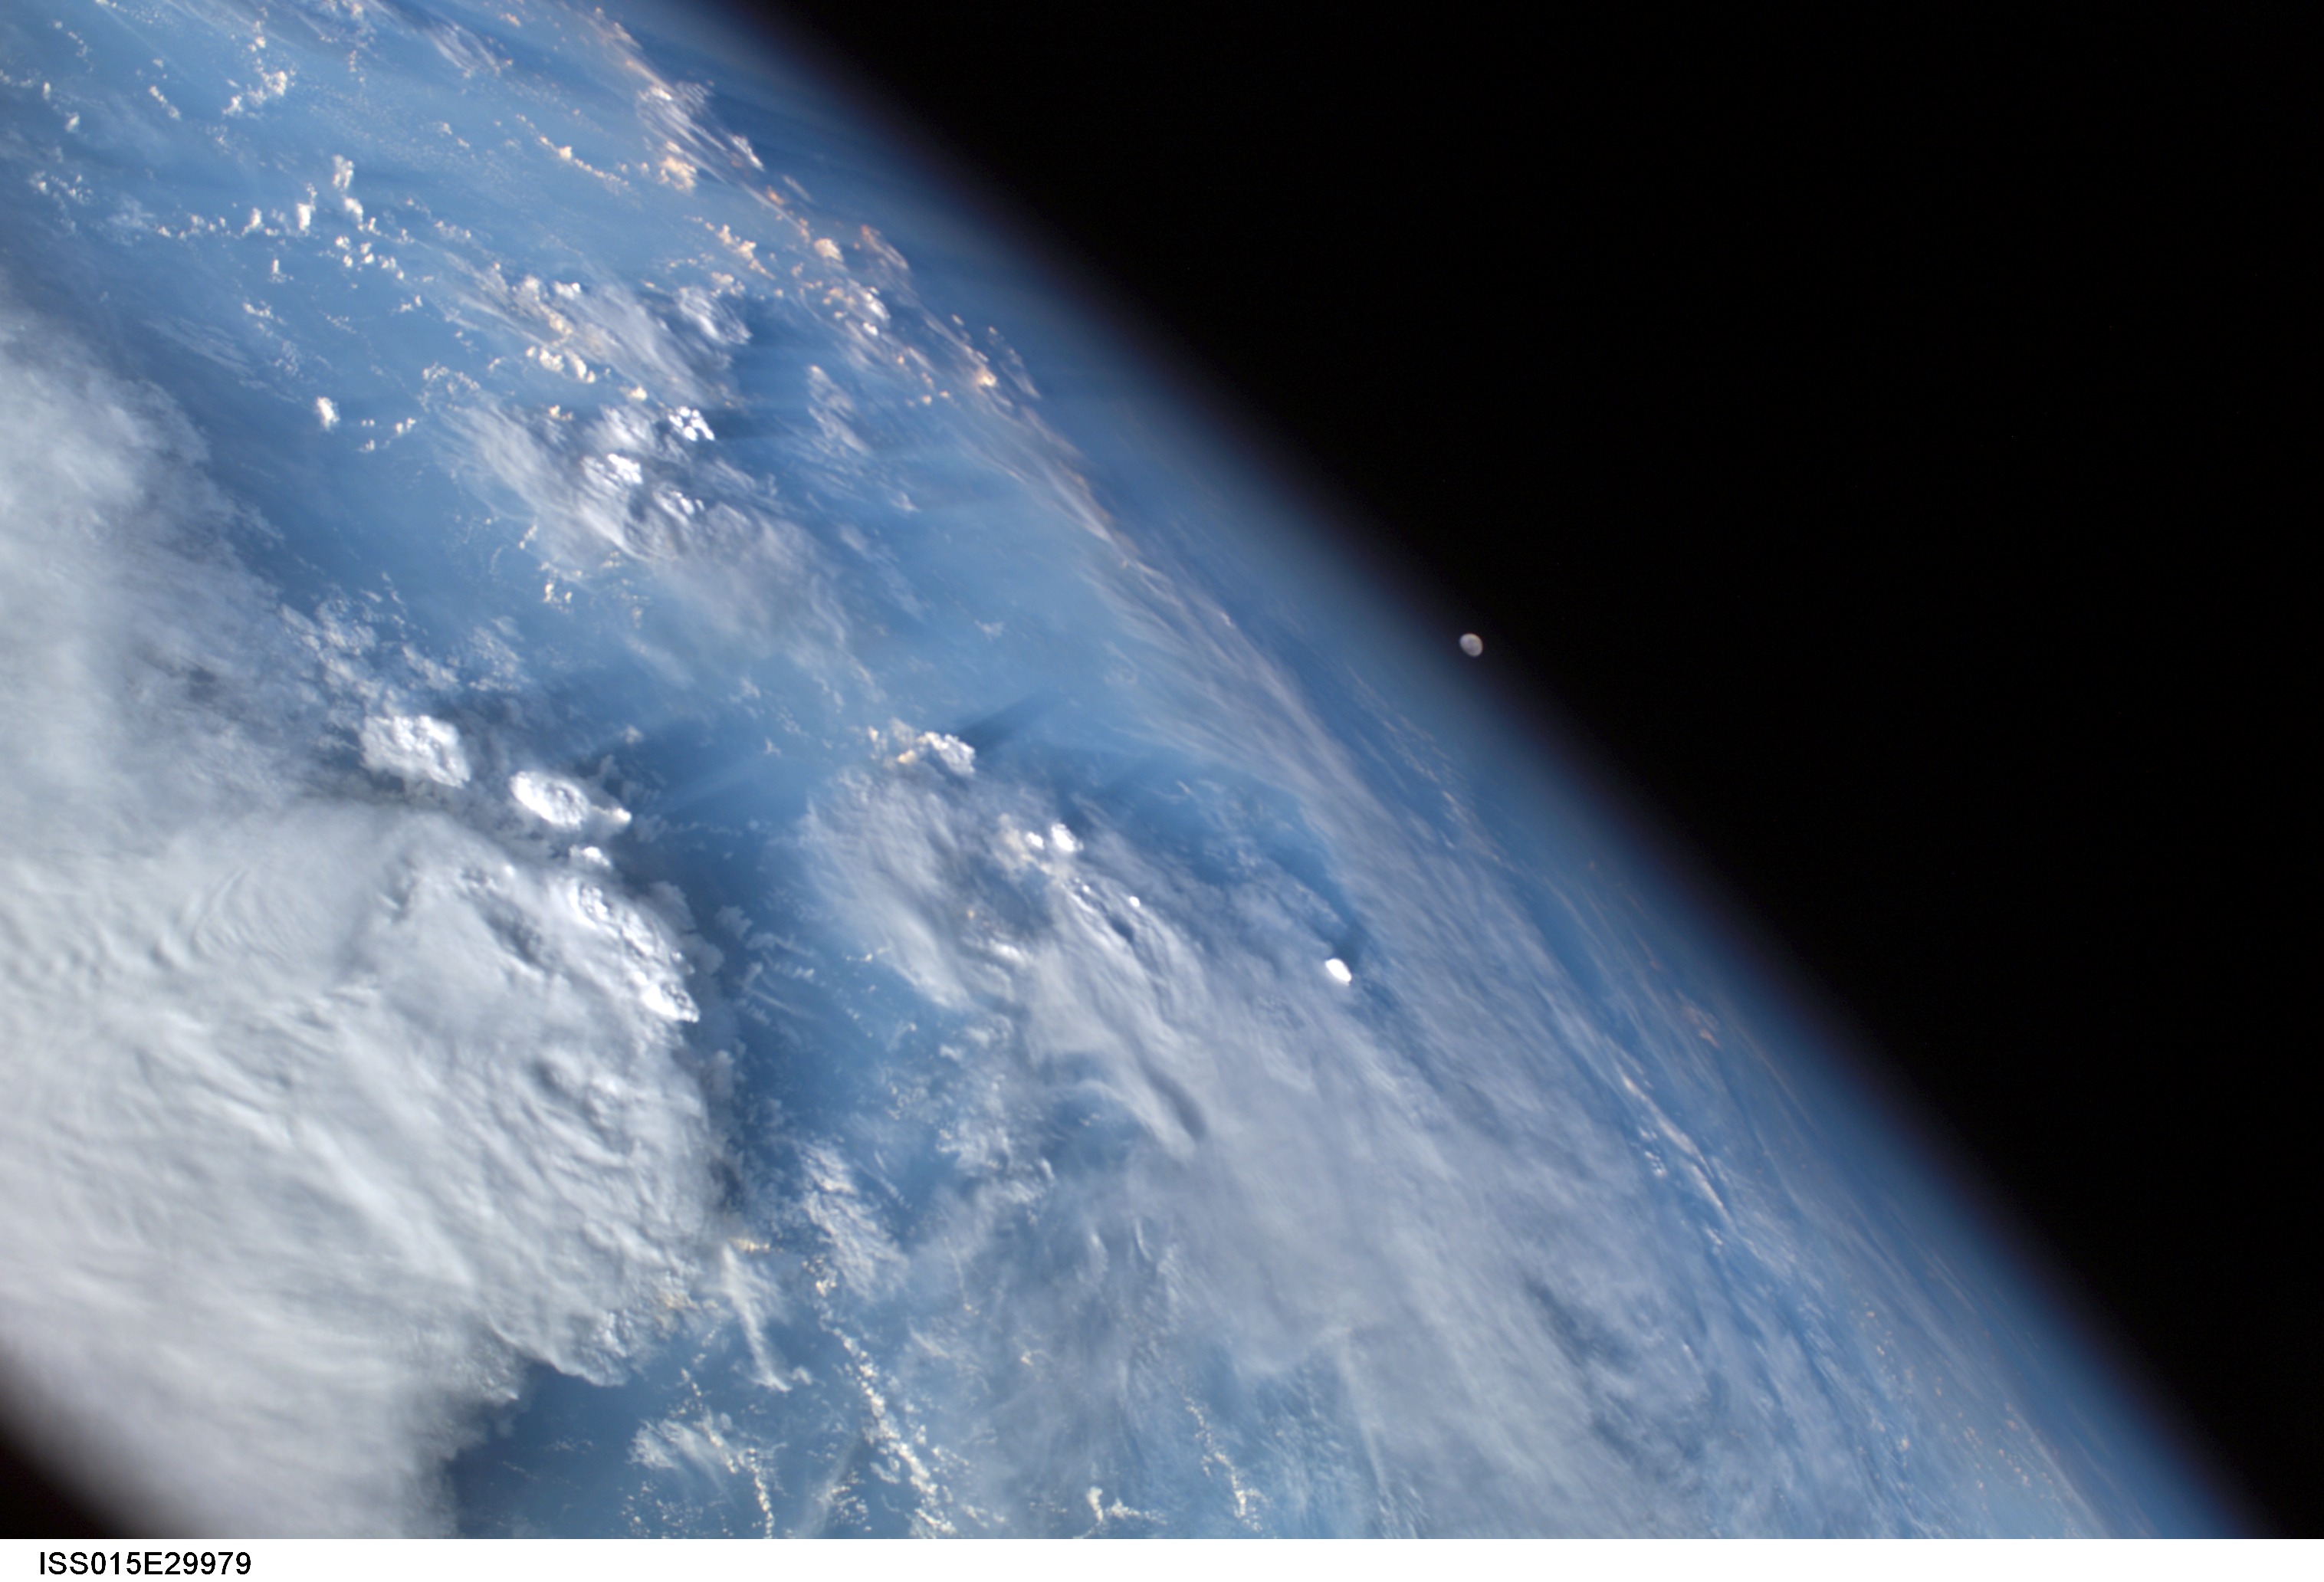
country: ATMOSPHERIC LIMB
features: ATMOSPHERIC LIMB, MOON SETTING
